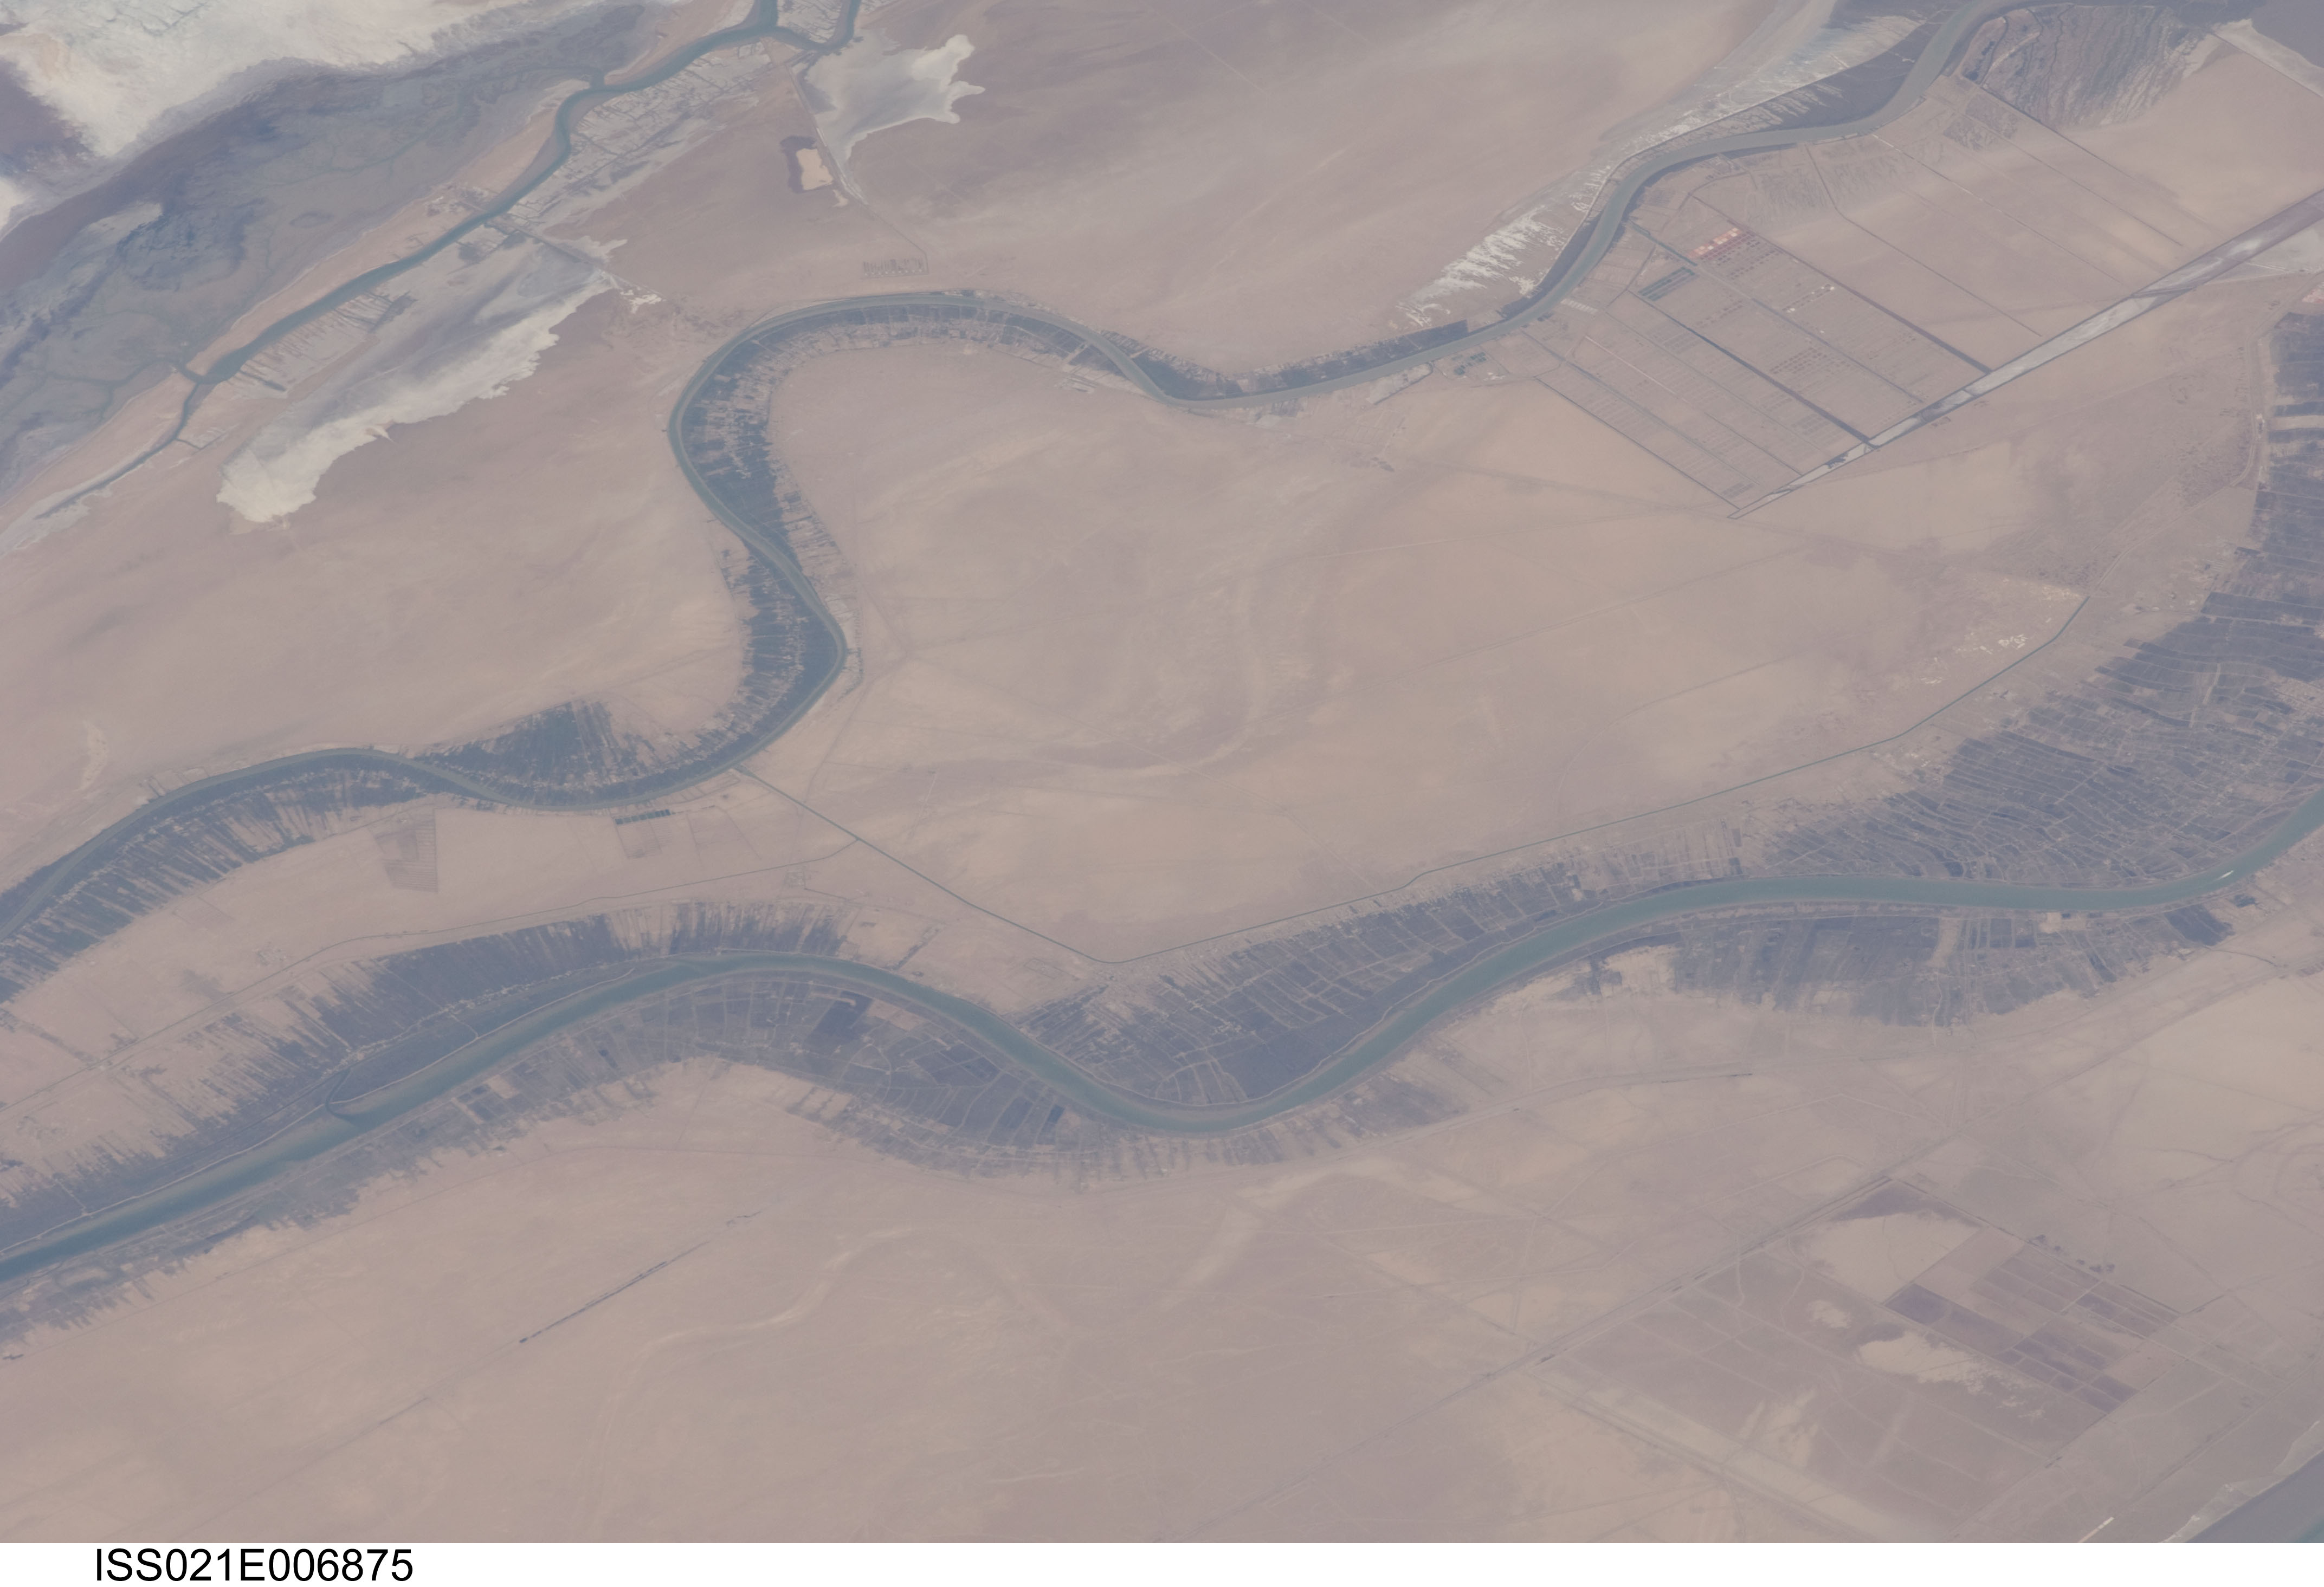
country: IRAN
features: ARVAND ROUD,MA'AMIR IRAQ,SHATT AL-ARAB,ARVAND KENAR
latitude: 30.1
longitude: 48.5
